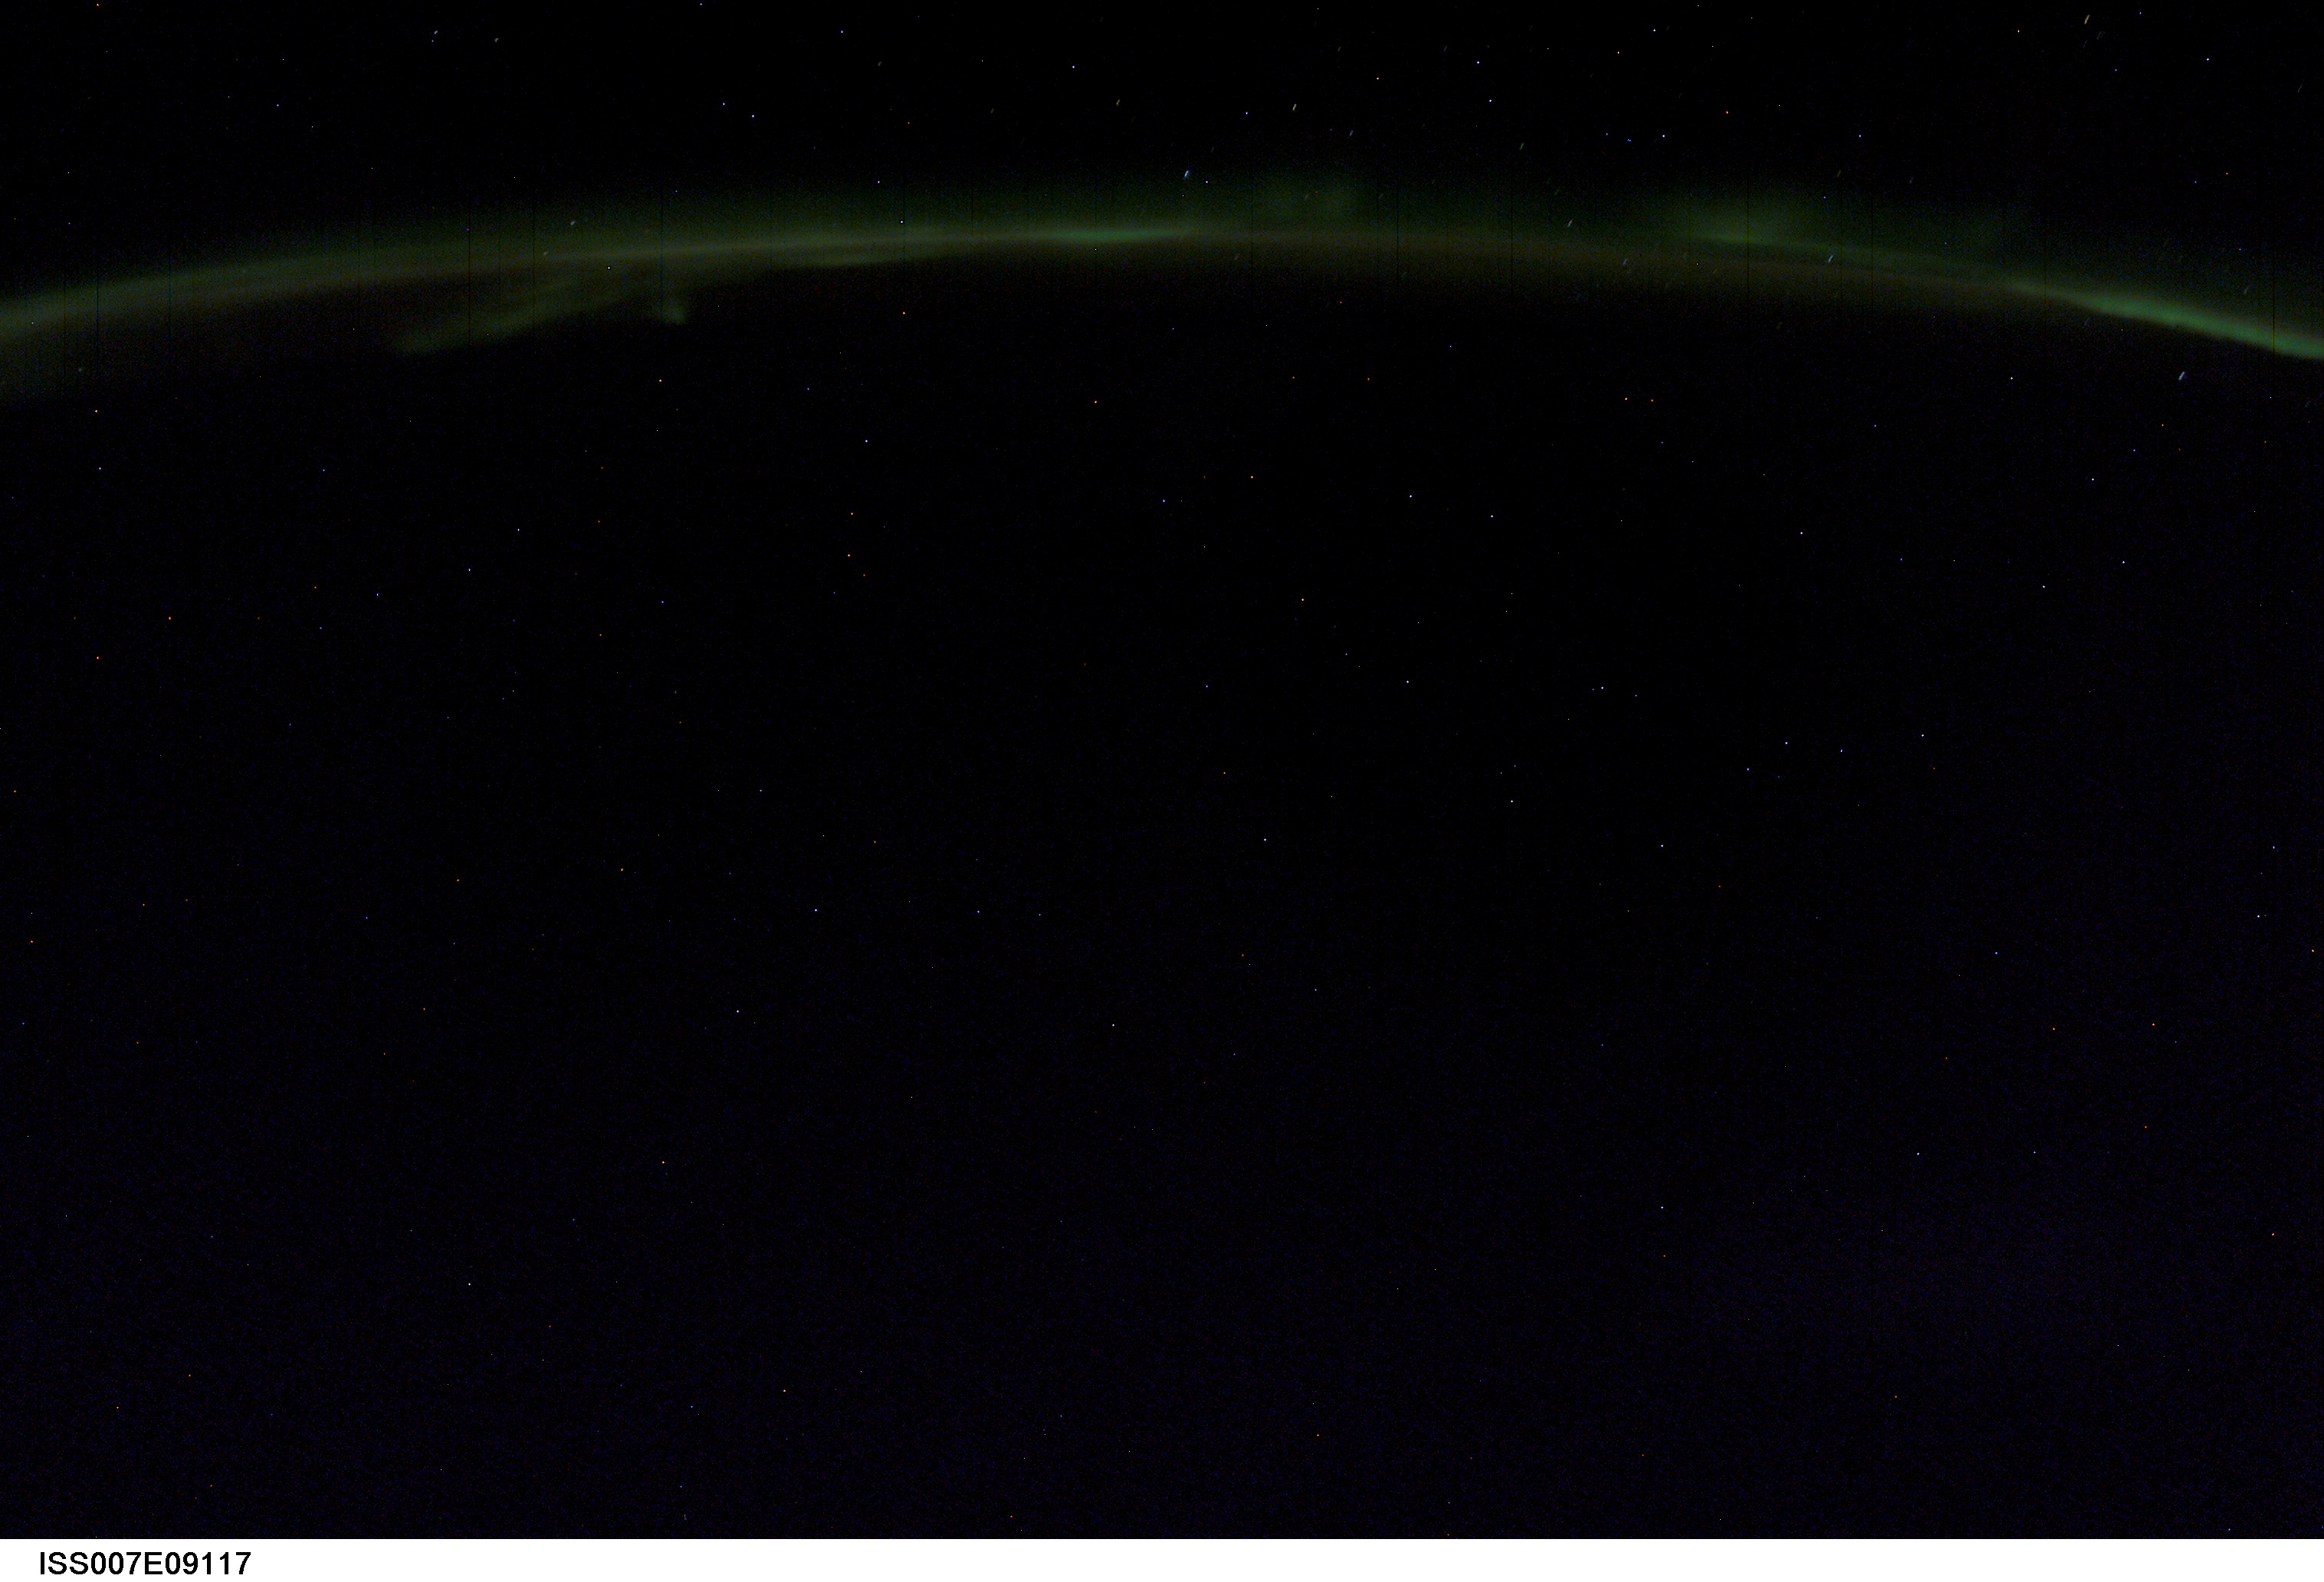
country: AURORA
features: AURORA AUSTRALIS, STARS
